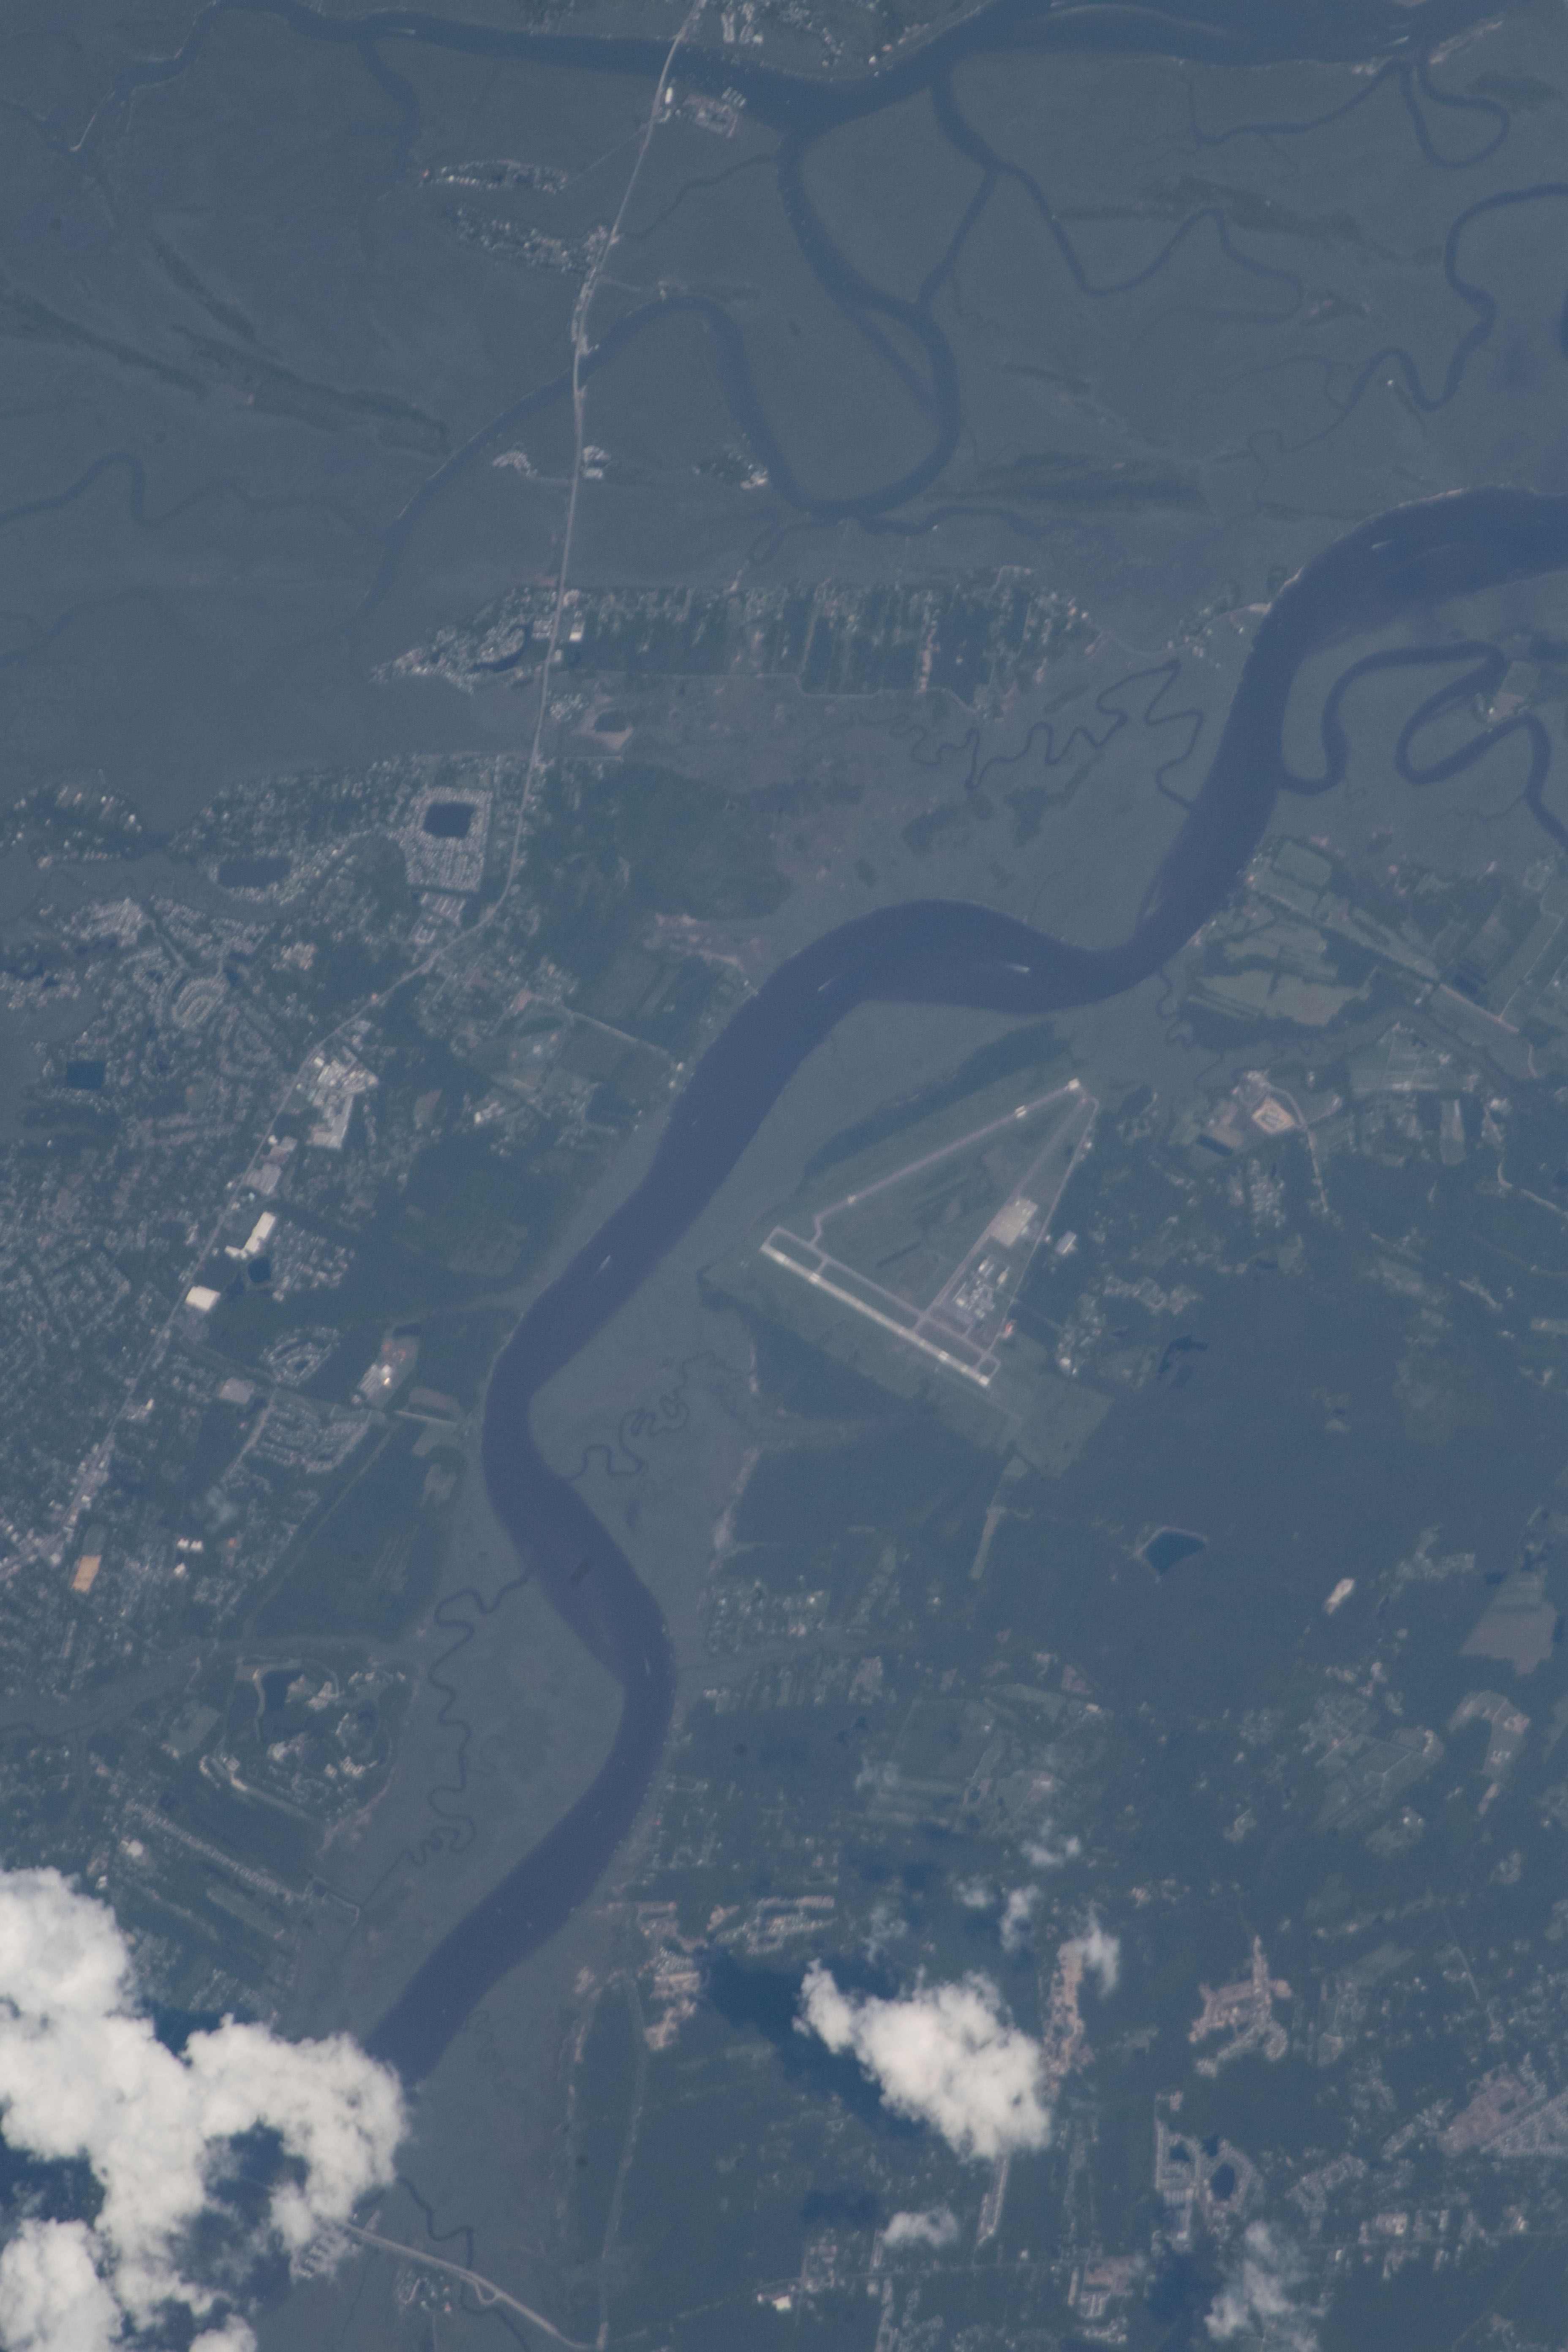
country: USA-SOUTH CAROLINA
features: CHARLESTON EXECUTIVE AIRPORT, STONO RIVER, JOHN ISLAND, JAMES ISLAND
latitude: 32.7
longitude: -80.0
